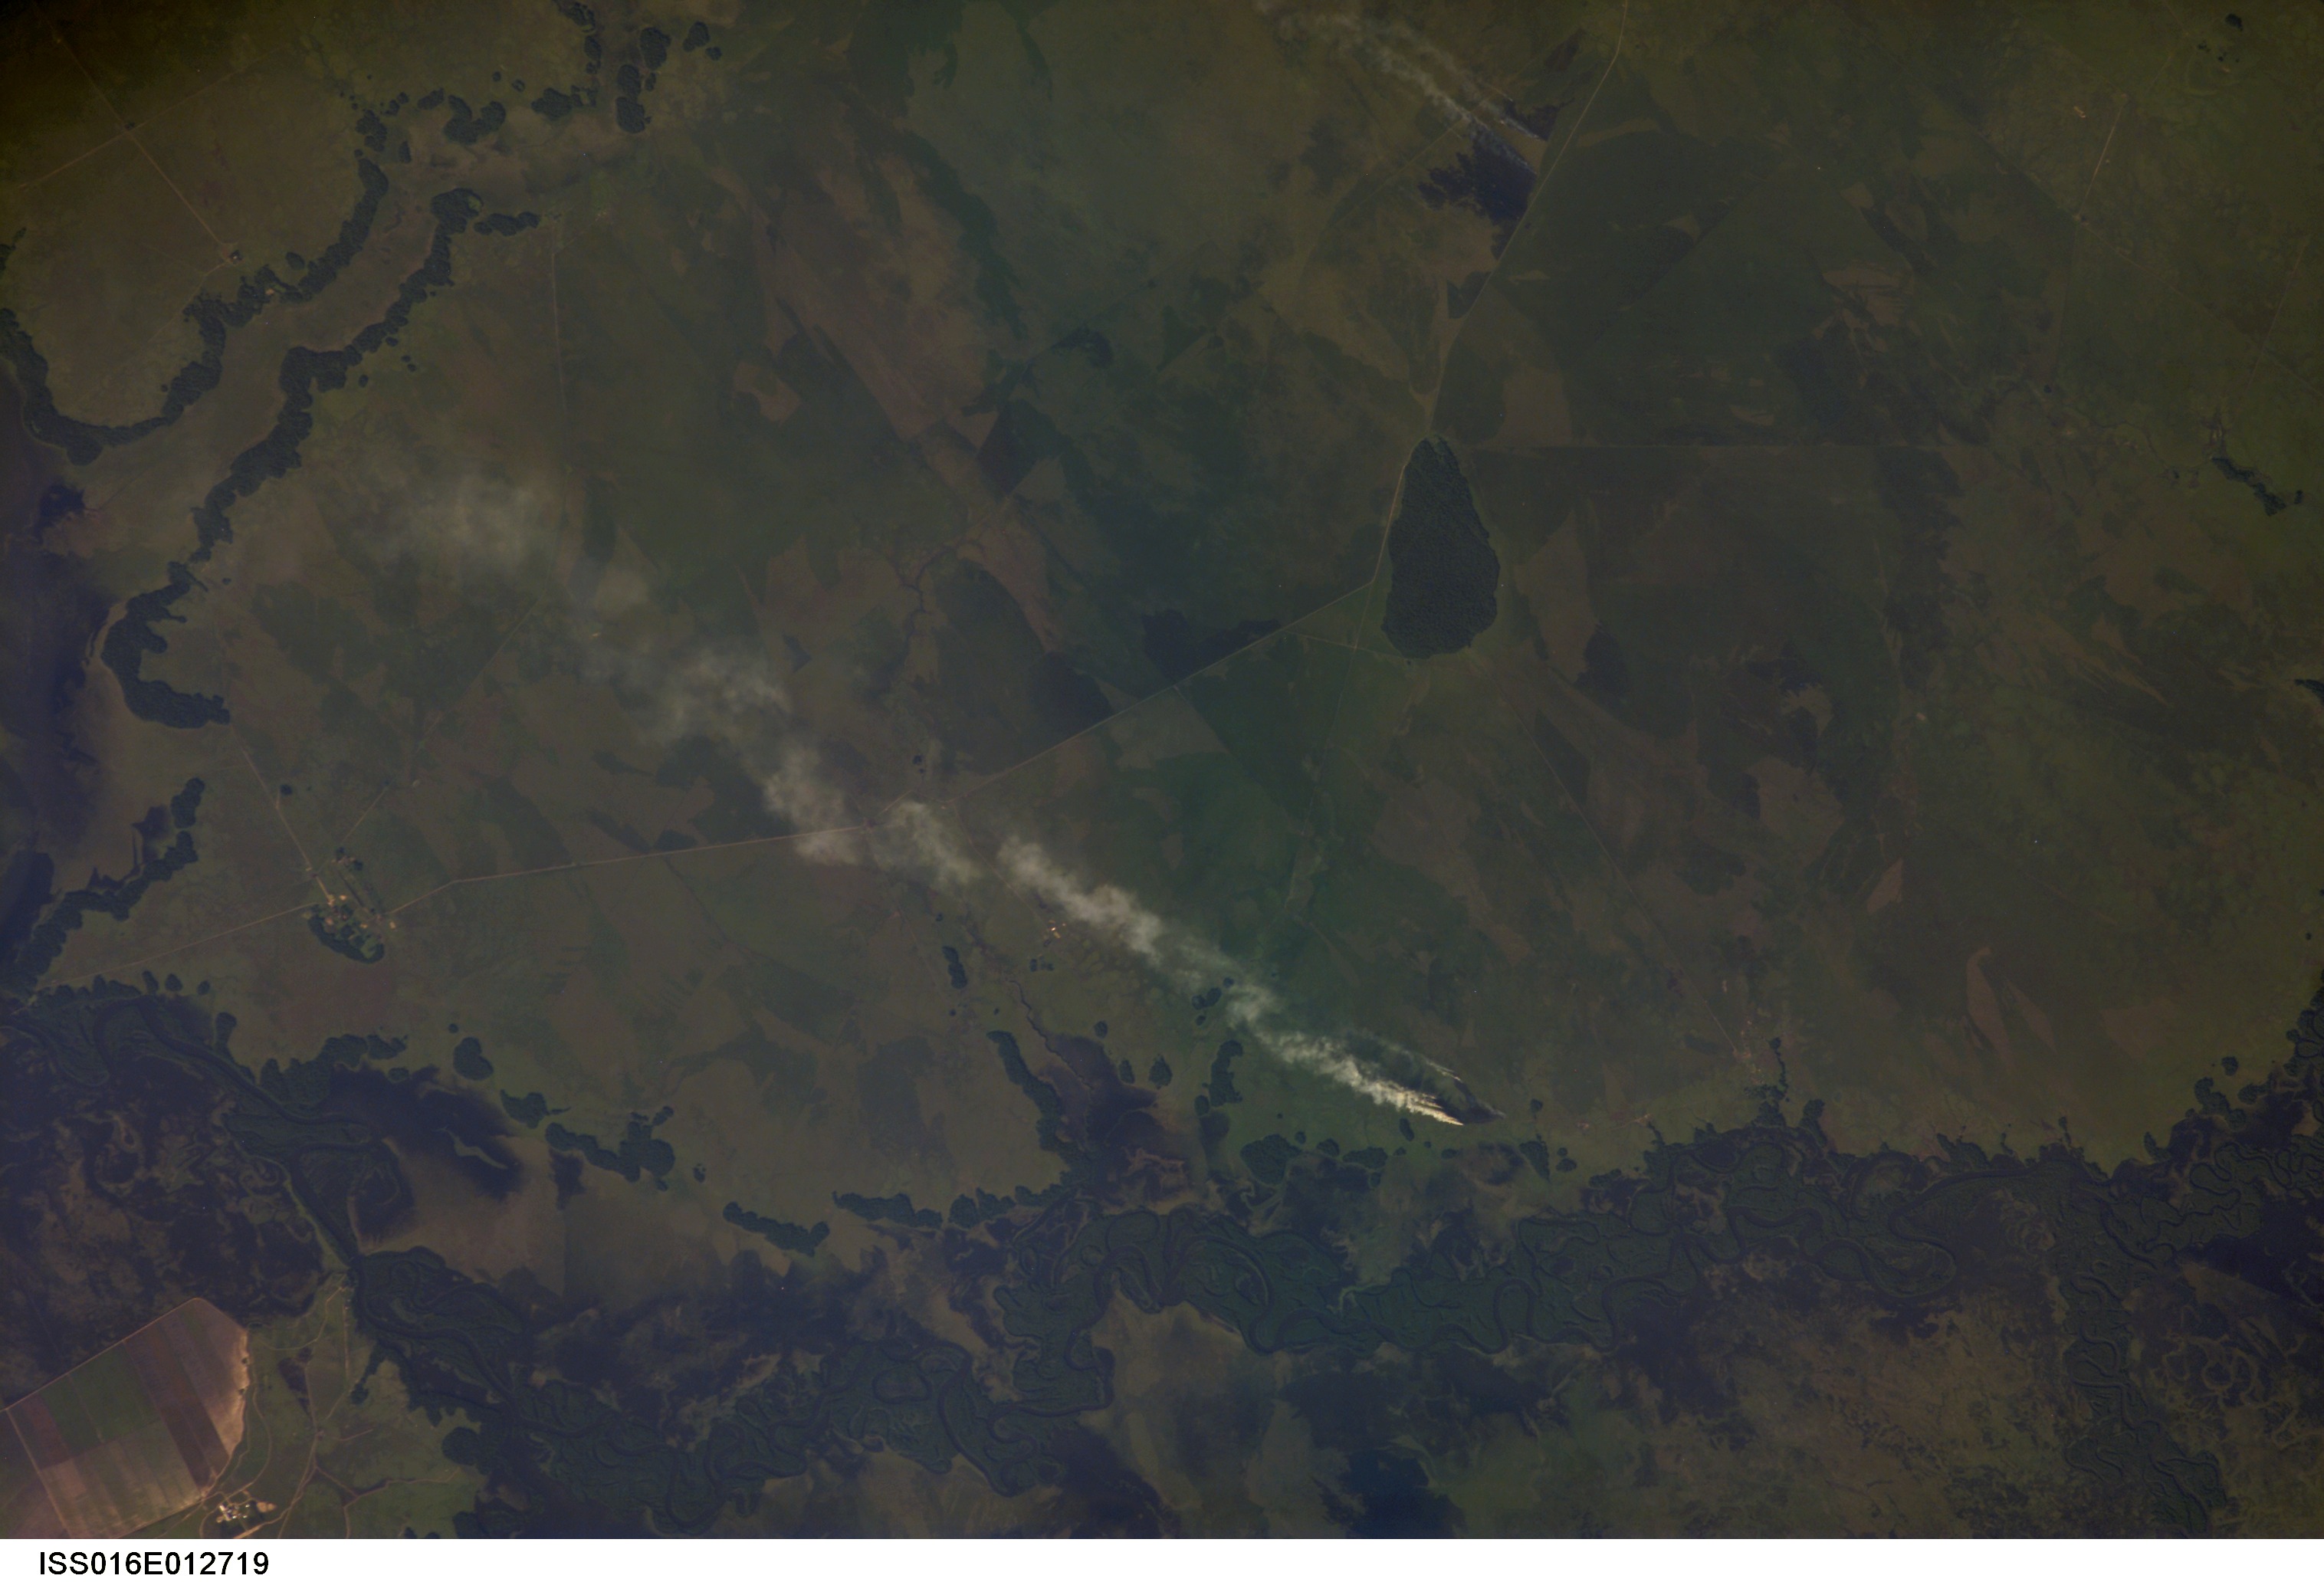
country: PARAGUAY
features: TEBICUARY RIVER, SMOKE, AGR.
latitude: -26.6
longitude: -56.7
